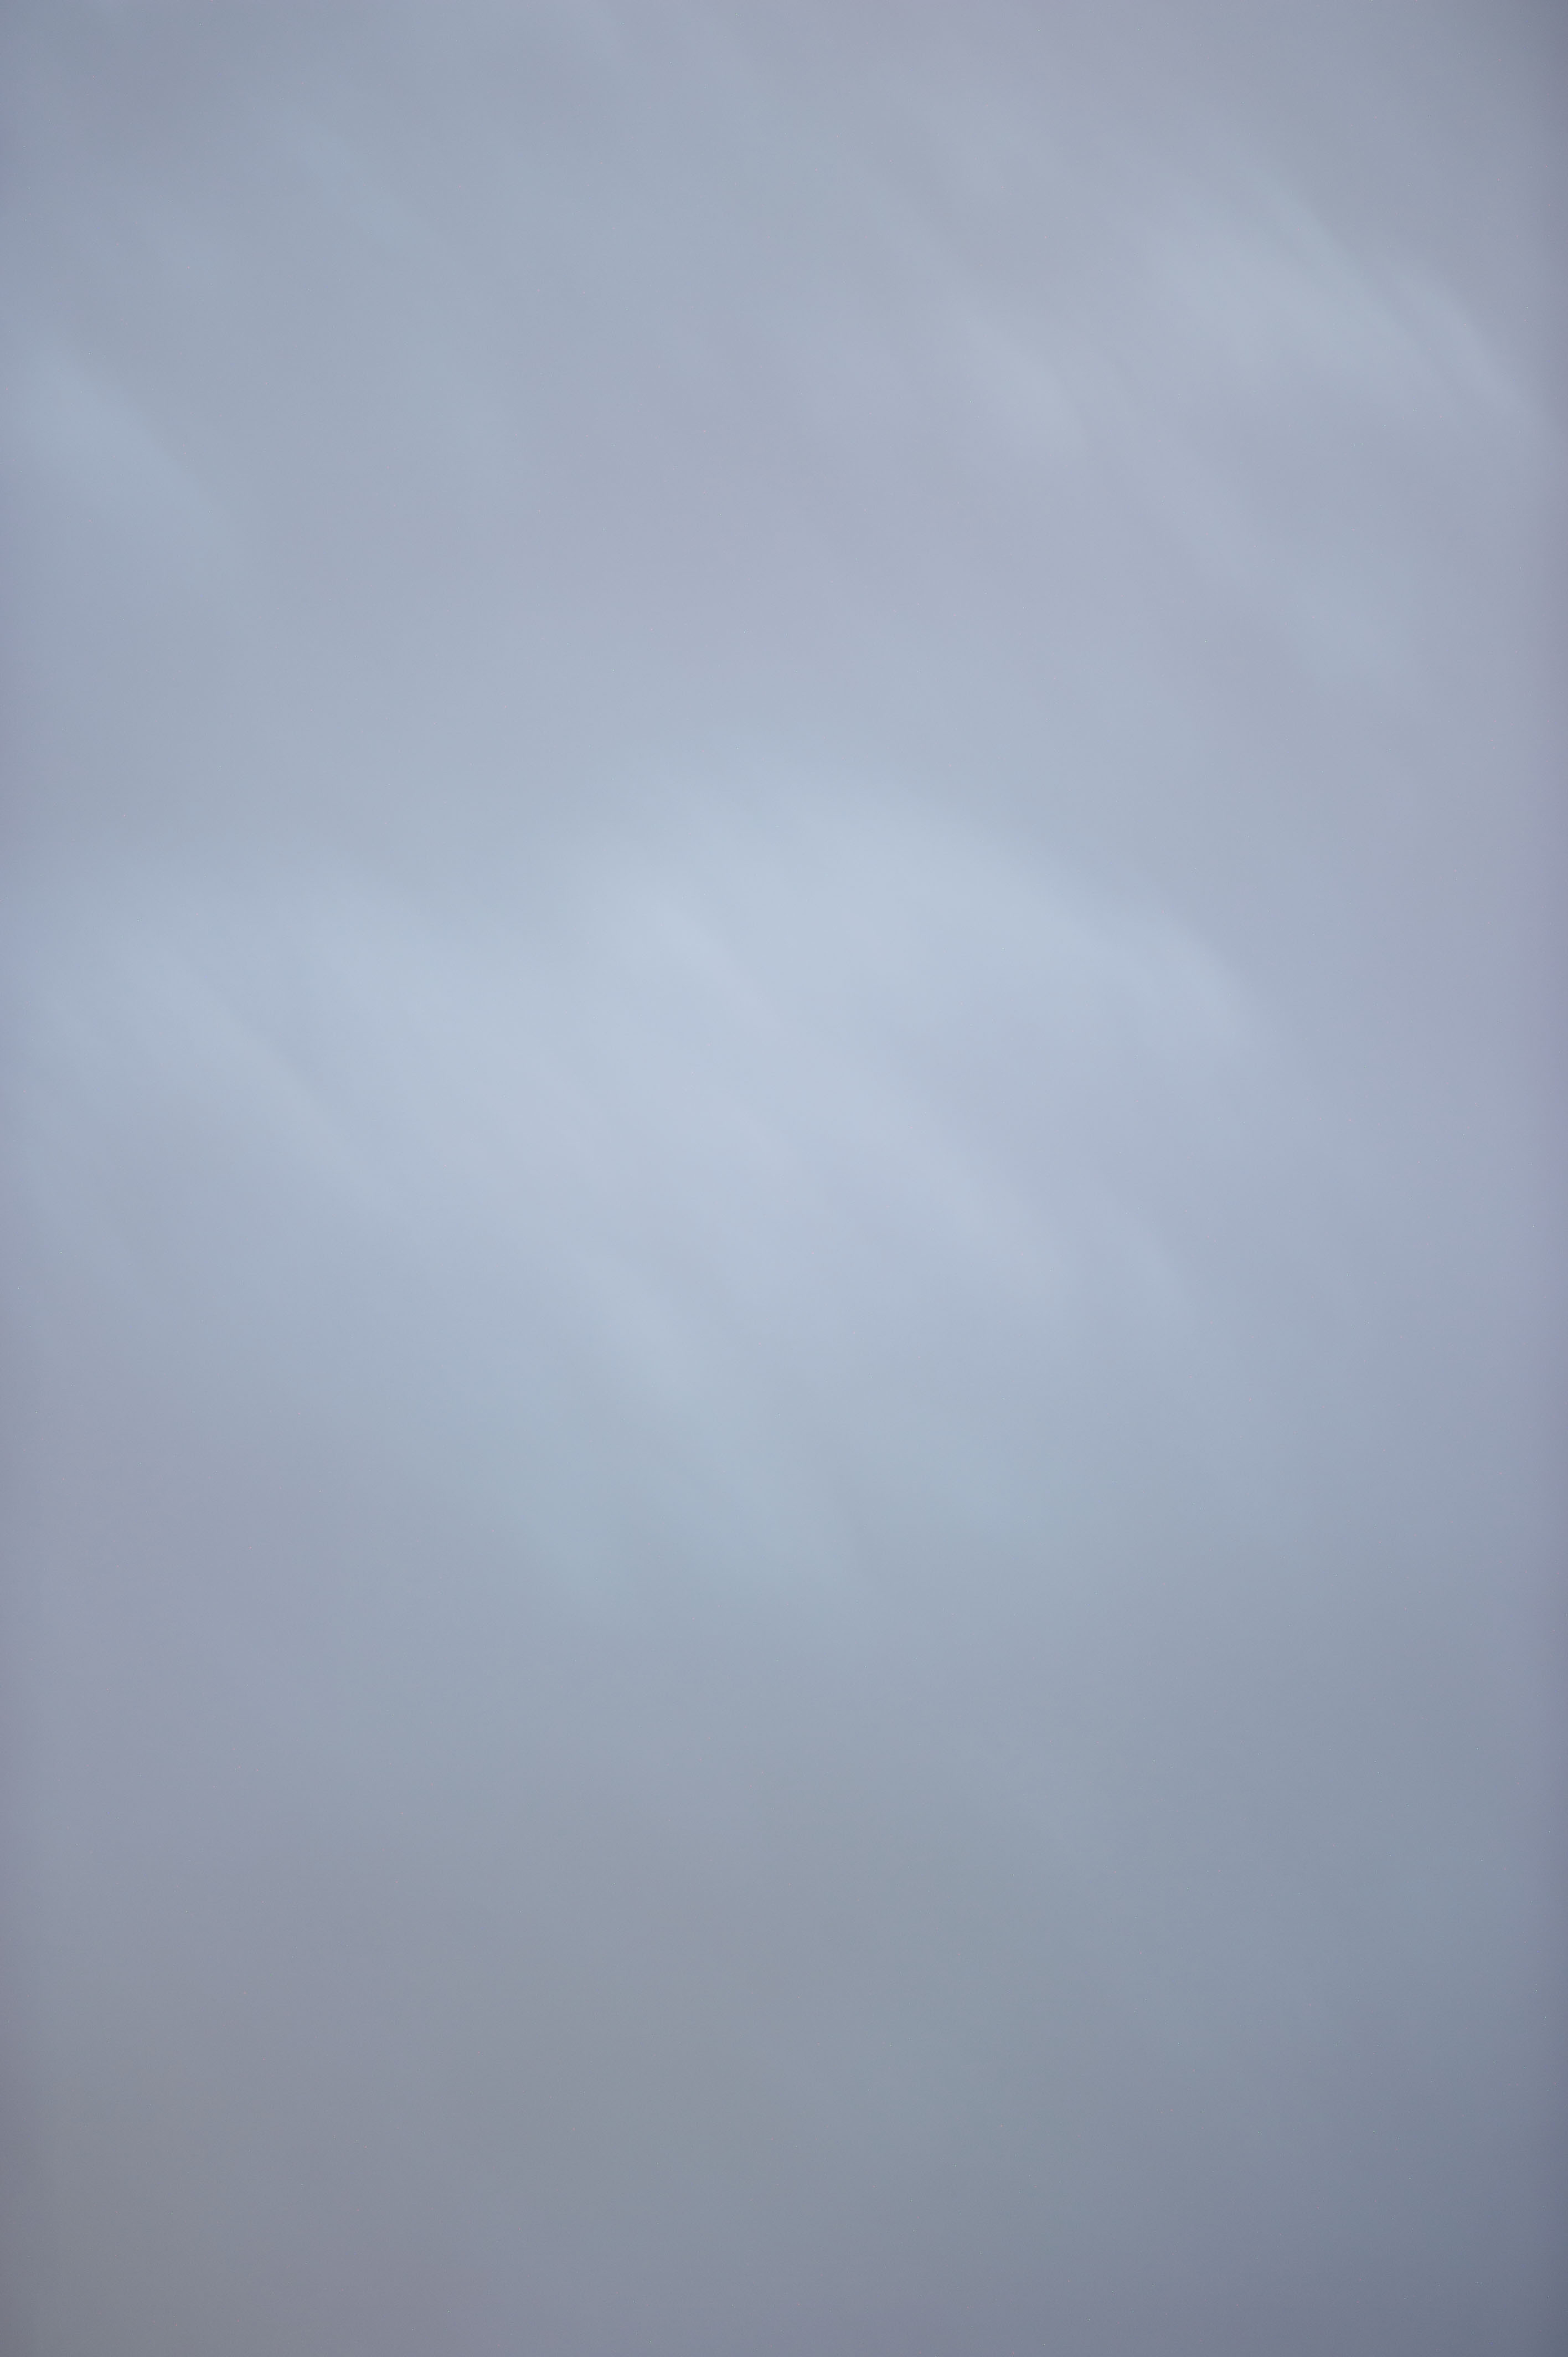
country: SOUTH AMERICA
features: CLOUDS
